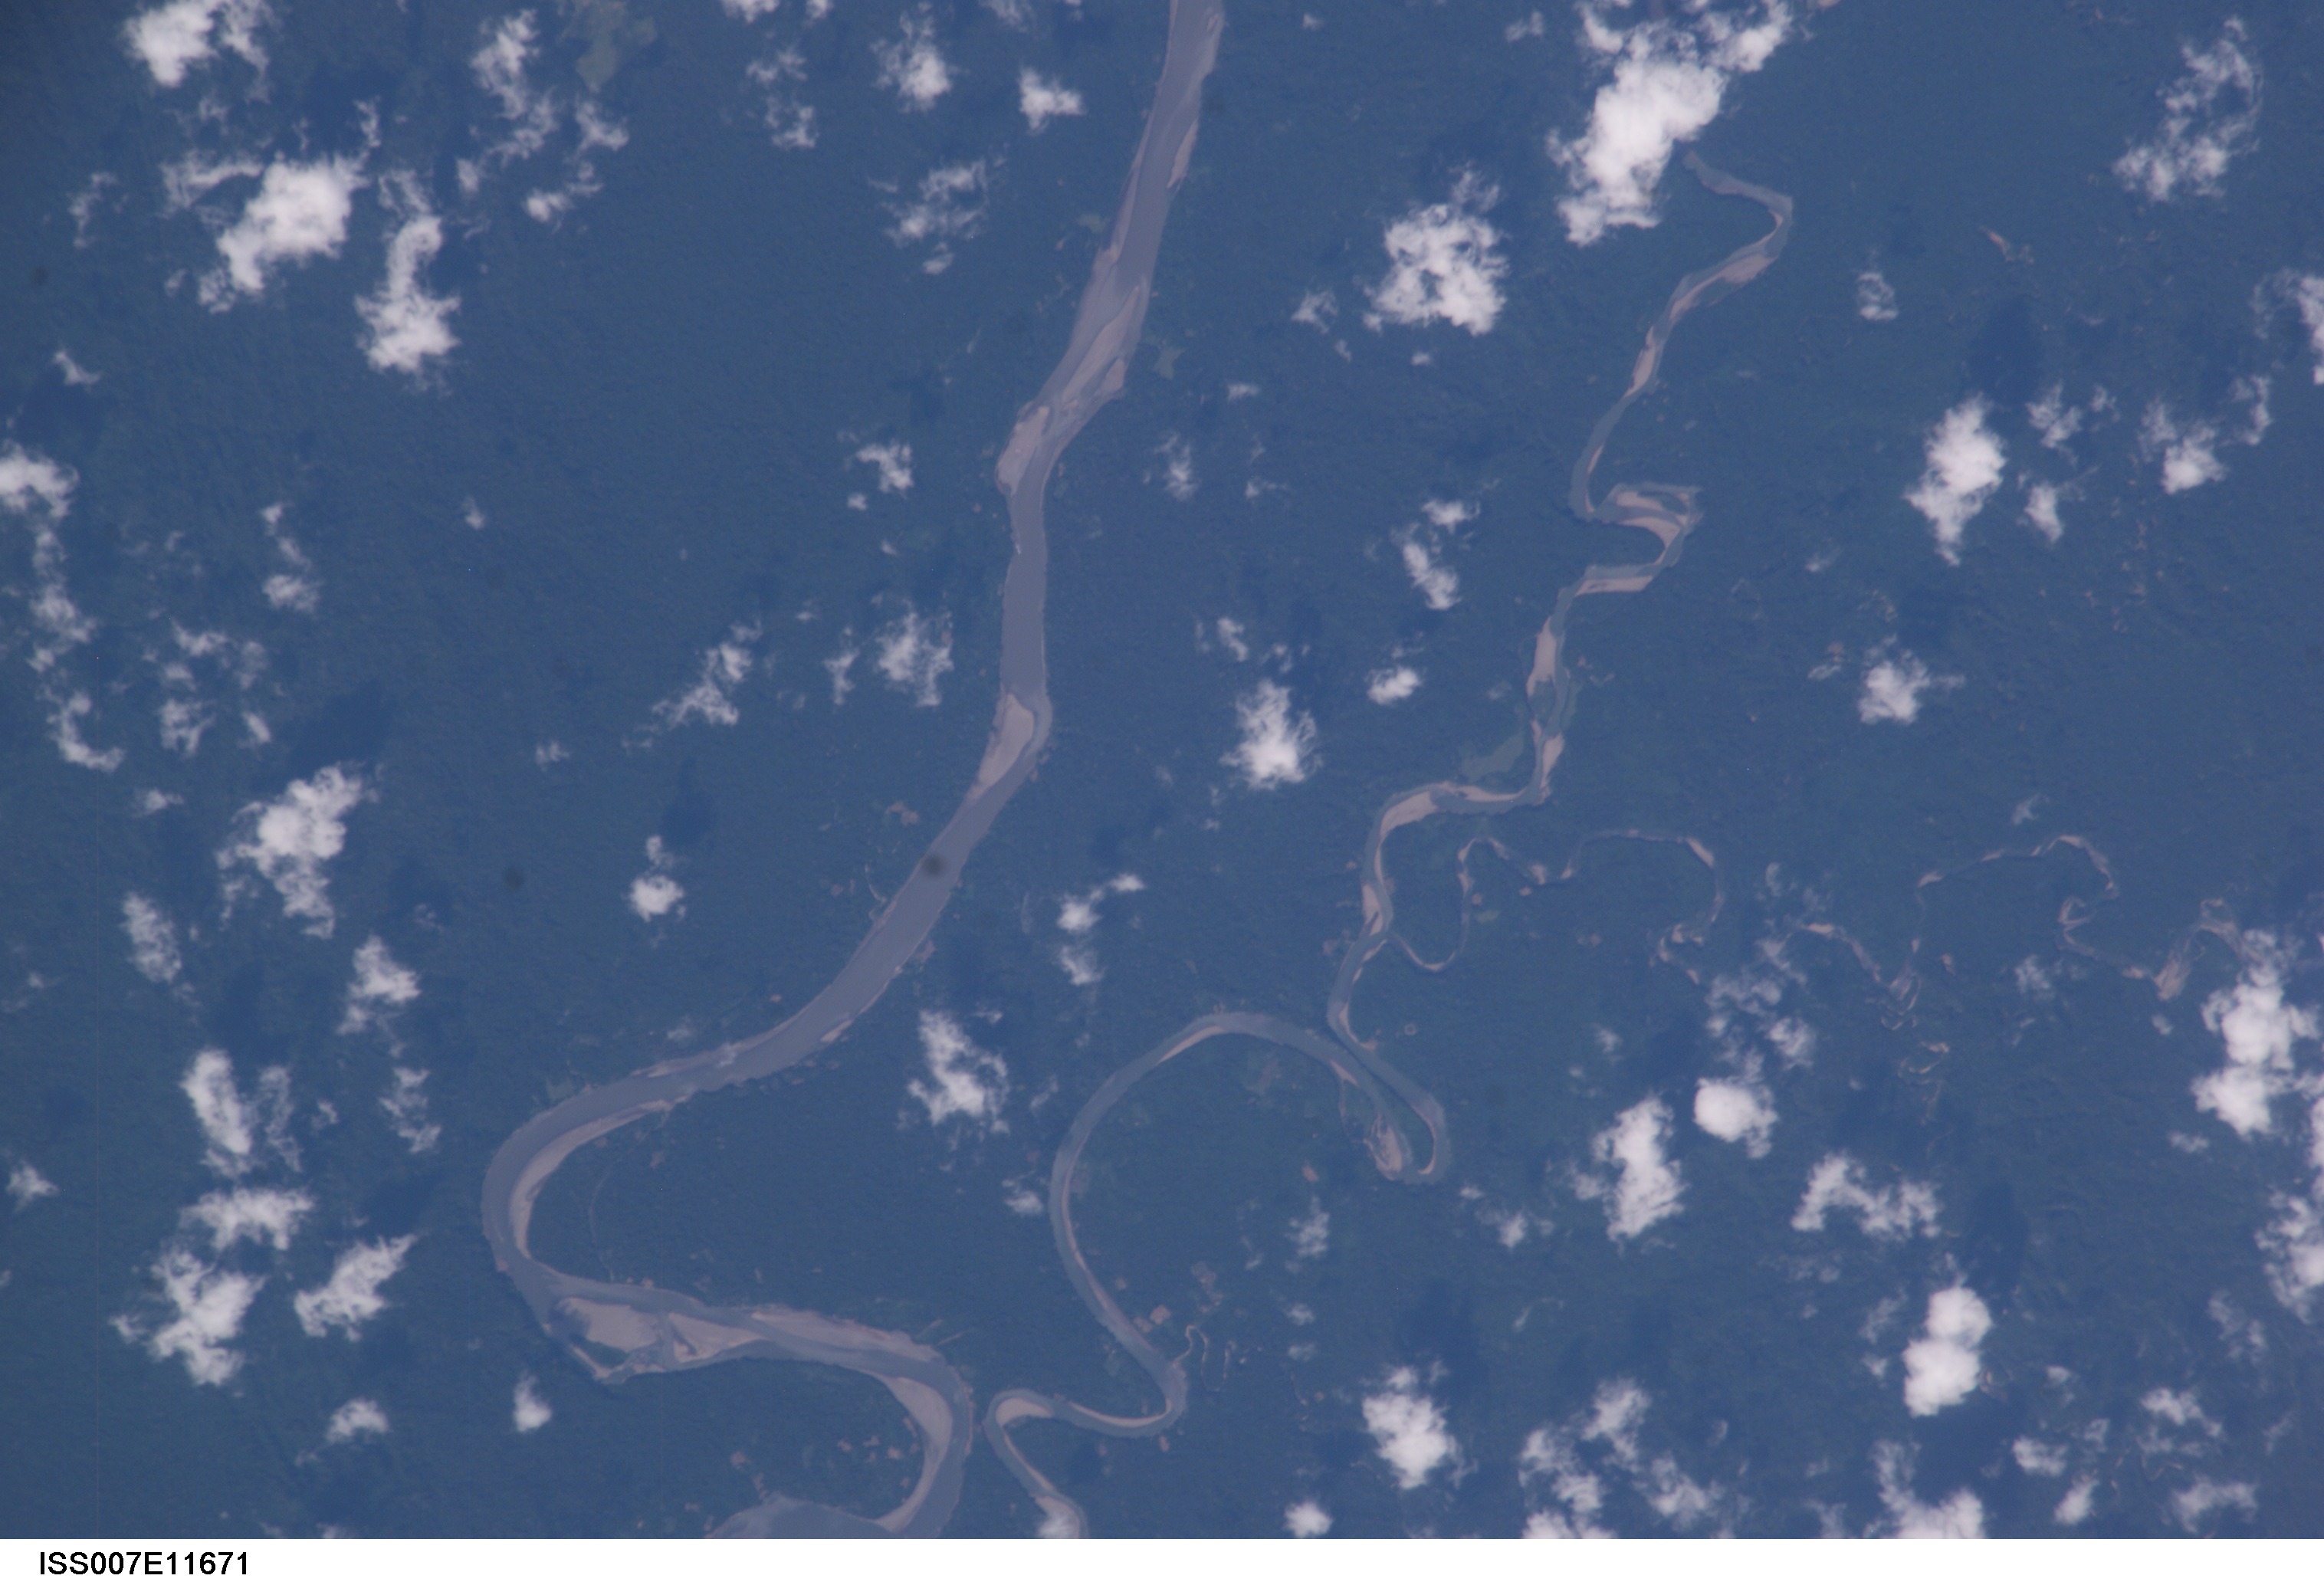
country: PERU
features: RIO URUBAMBA, TRIBUTARY, FOREST
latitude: -11.6
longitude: -73.1
